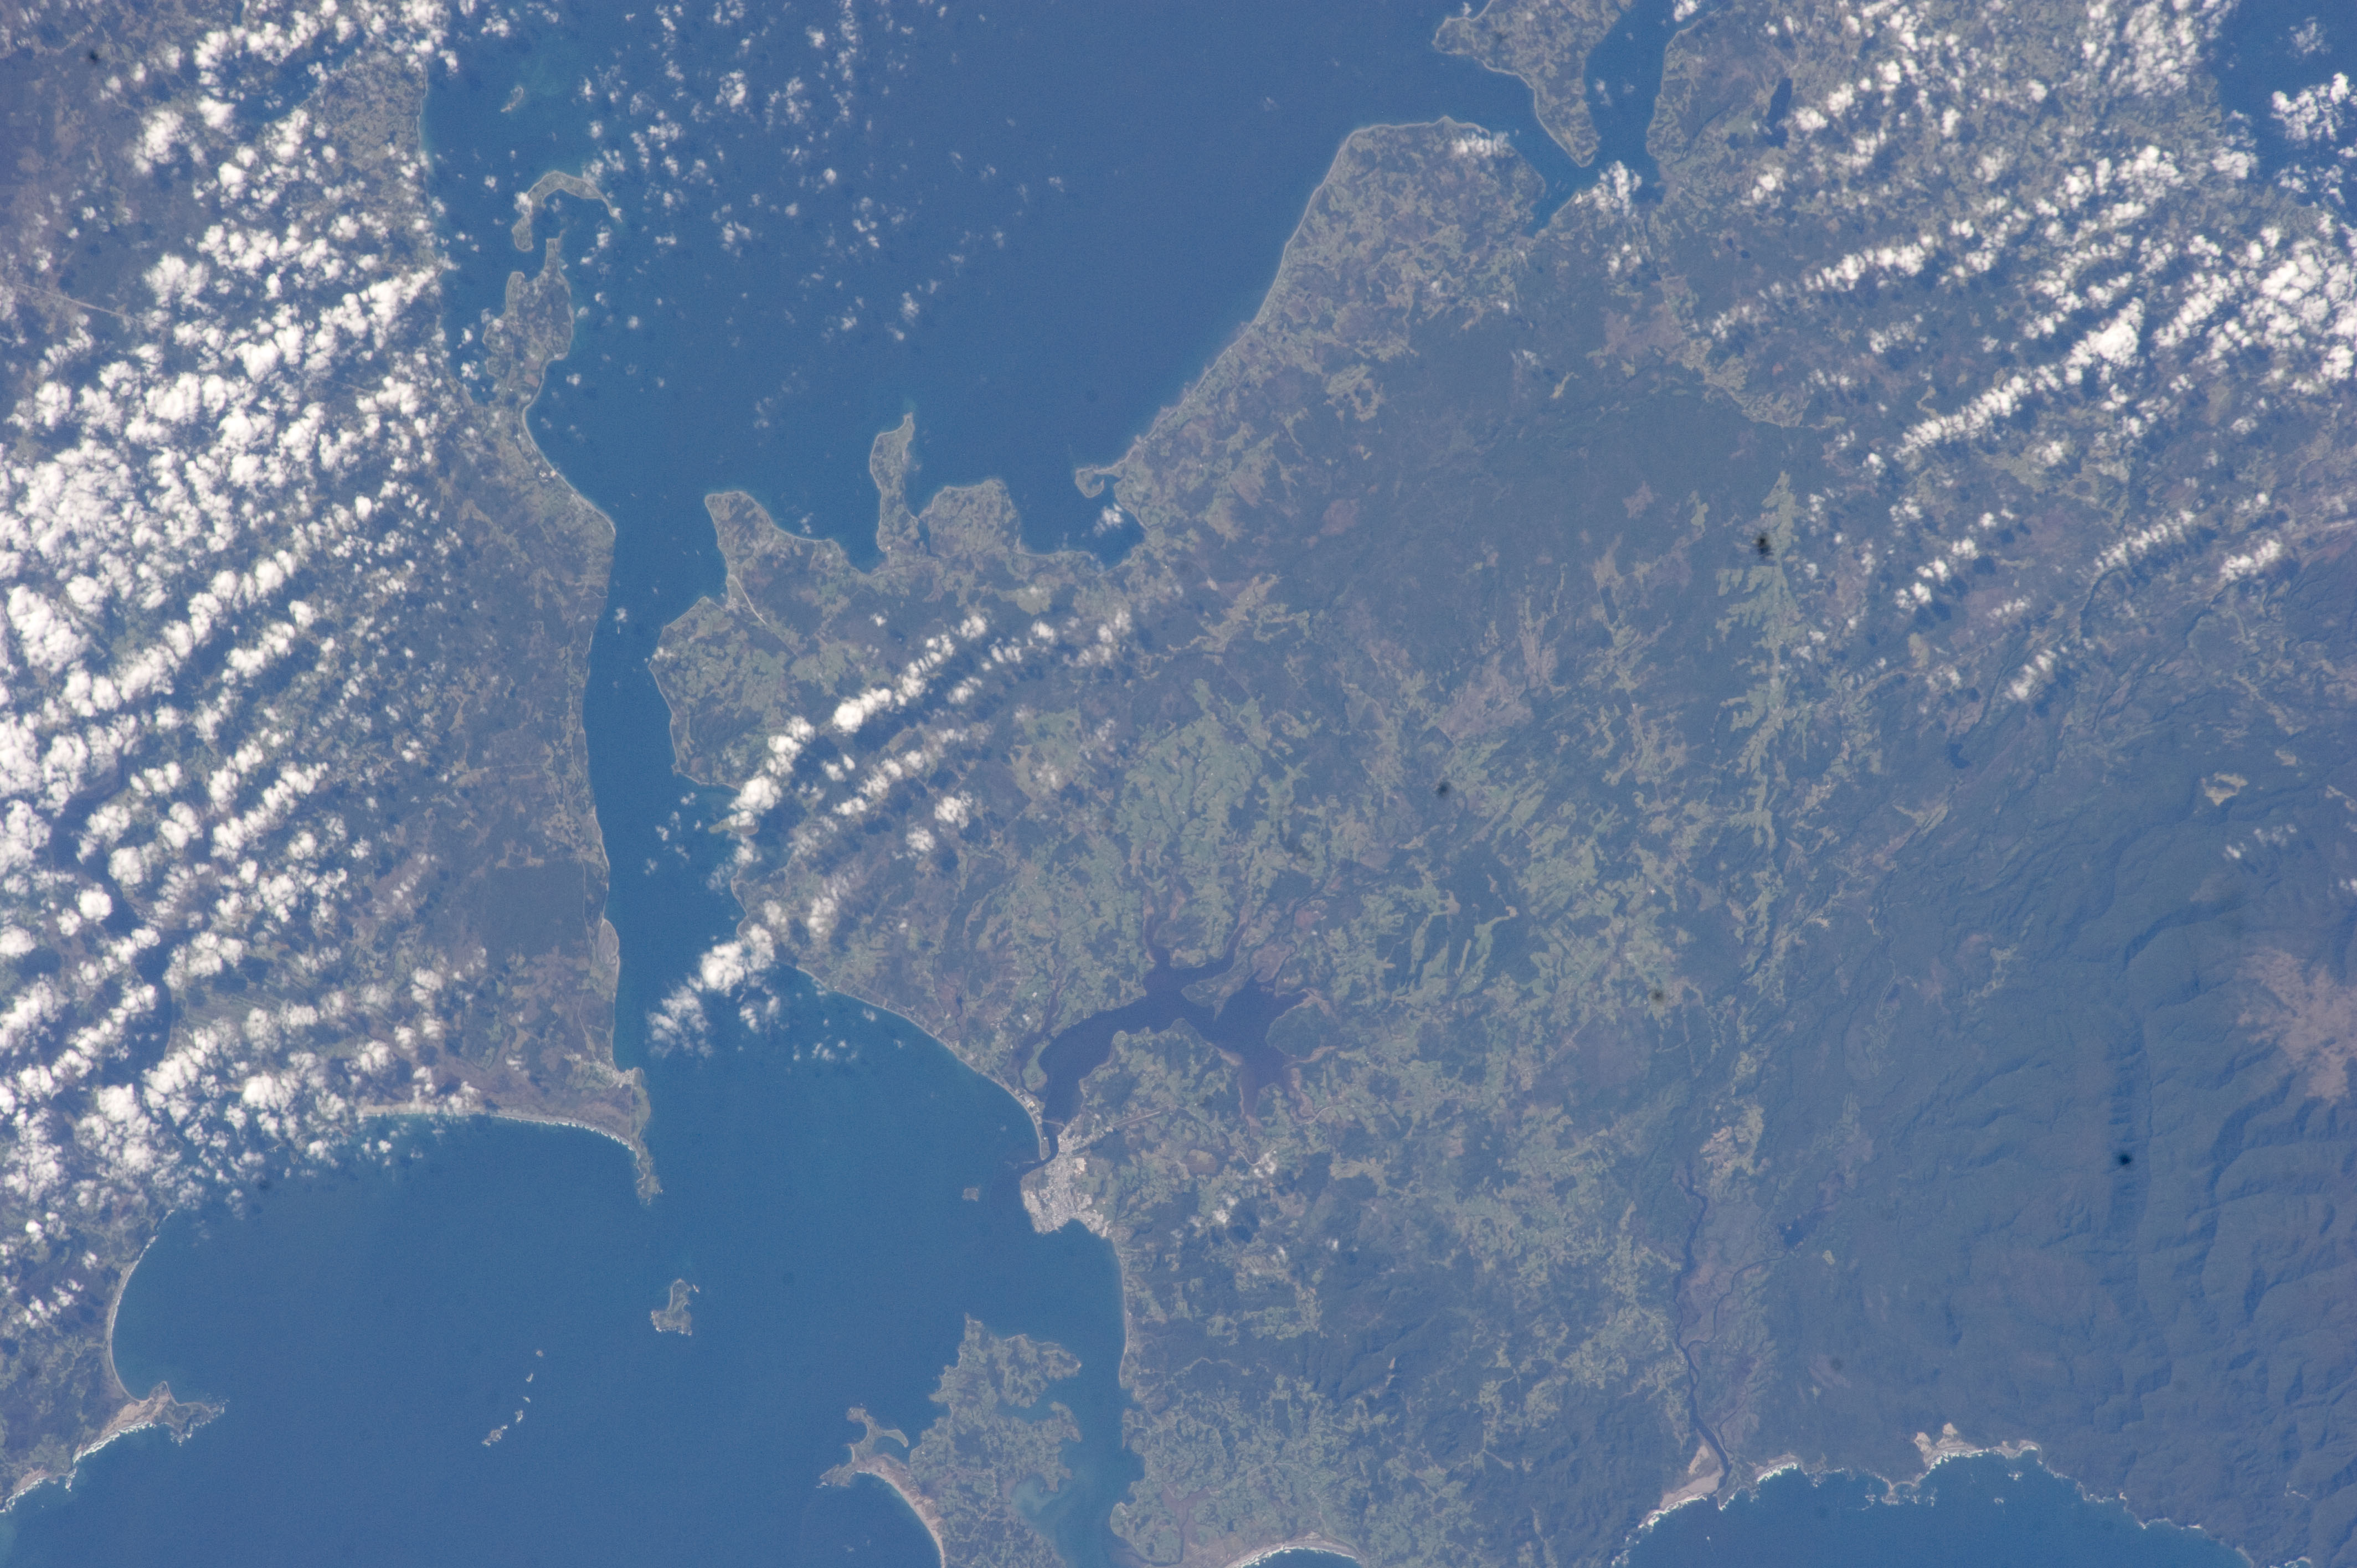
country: CHILE
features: PACIFIC O., ANCUD, CHILOE I., ANCUD G.
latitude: -41.9
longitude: -73.7
